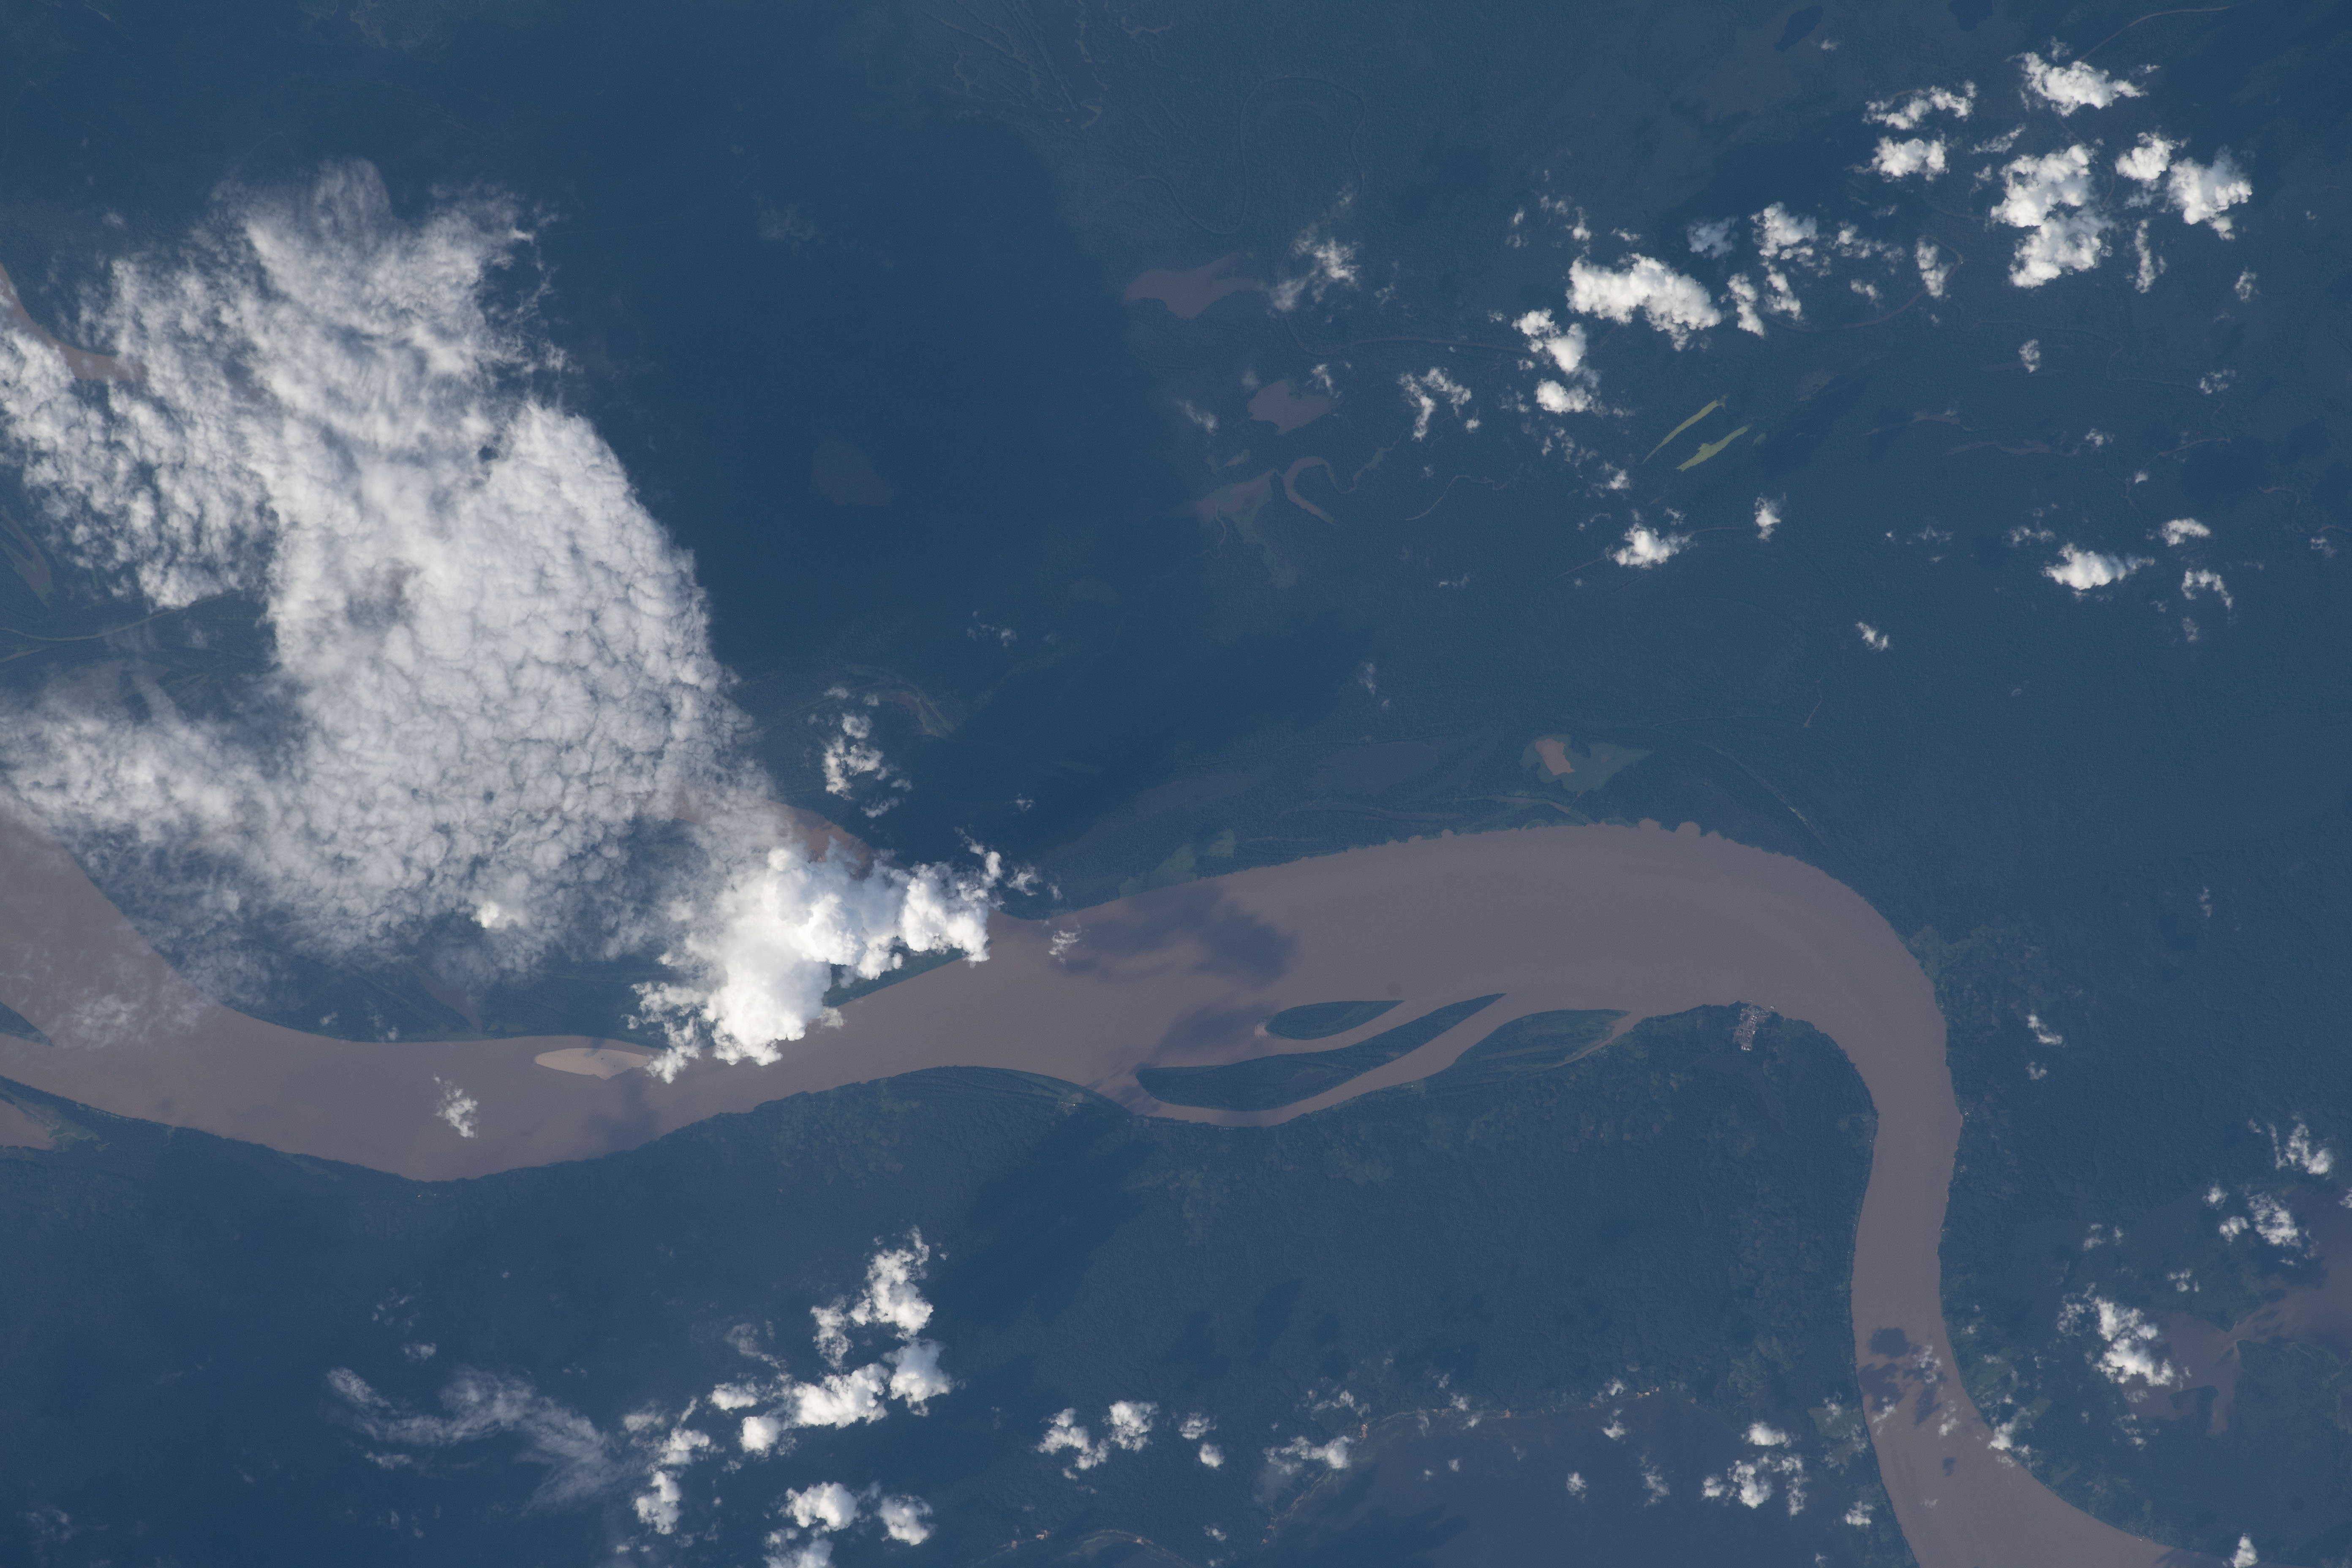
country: BRAZIL
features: AMAZON RIVER, LAGO DA MUNGUBA, LAGO JUCARA
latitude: -3.9
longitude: -63.2
